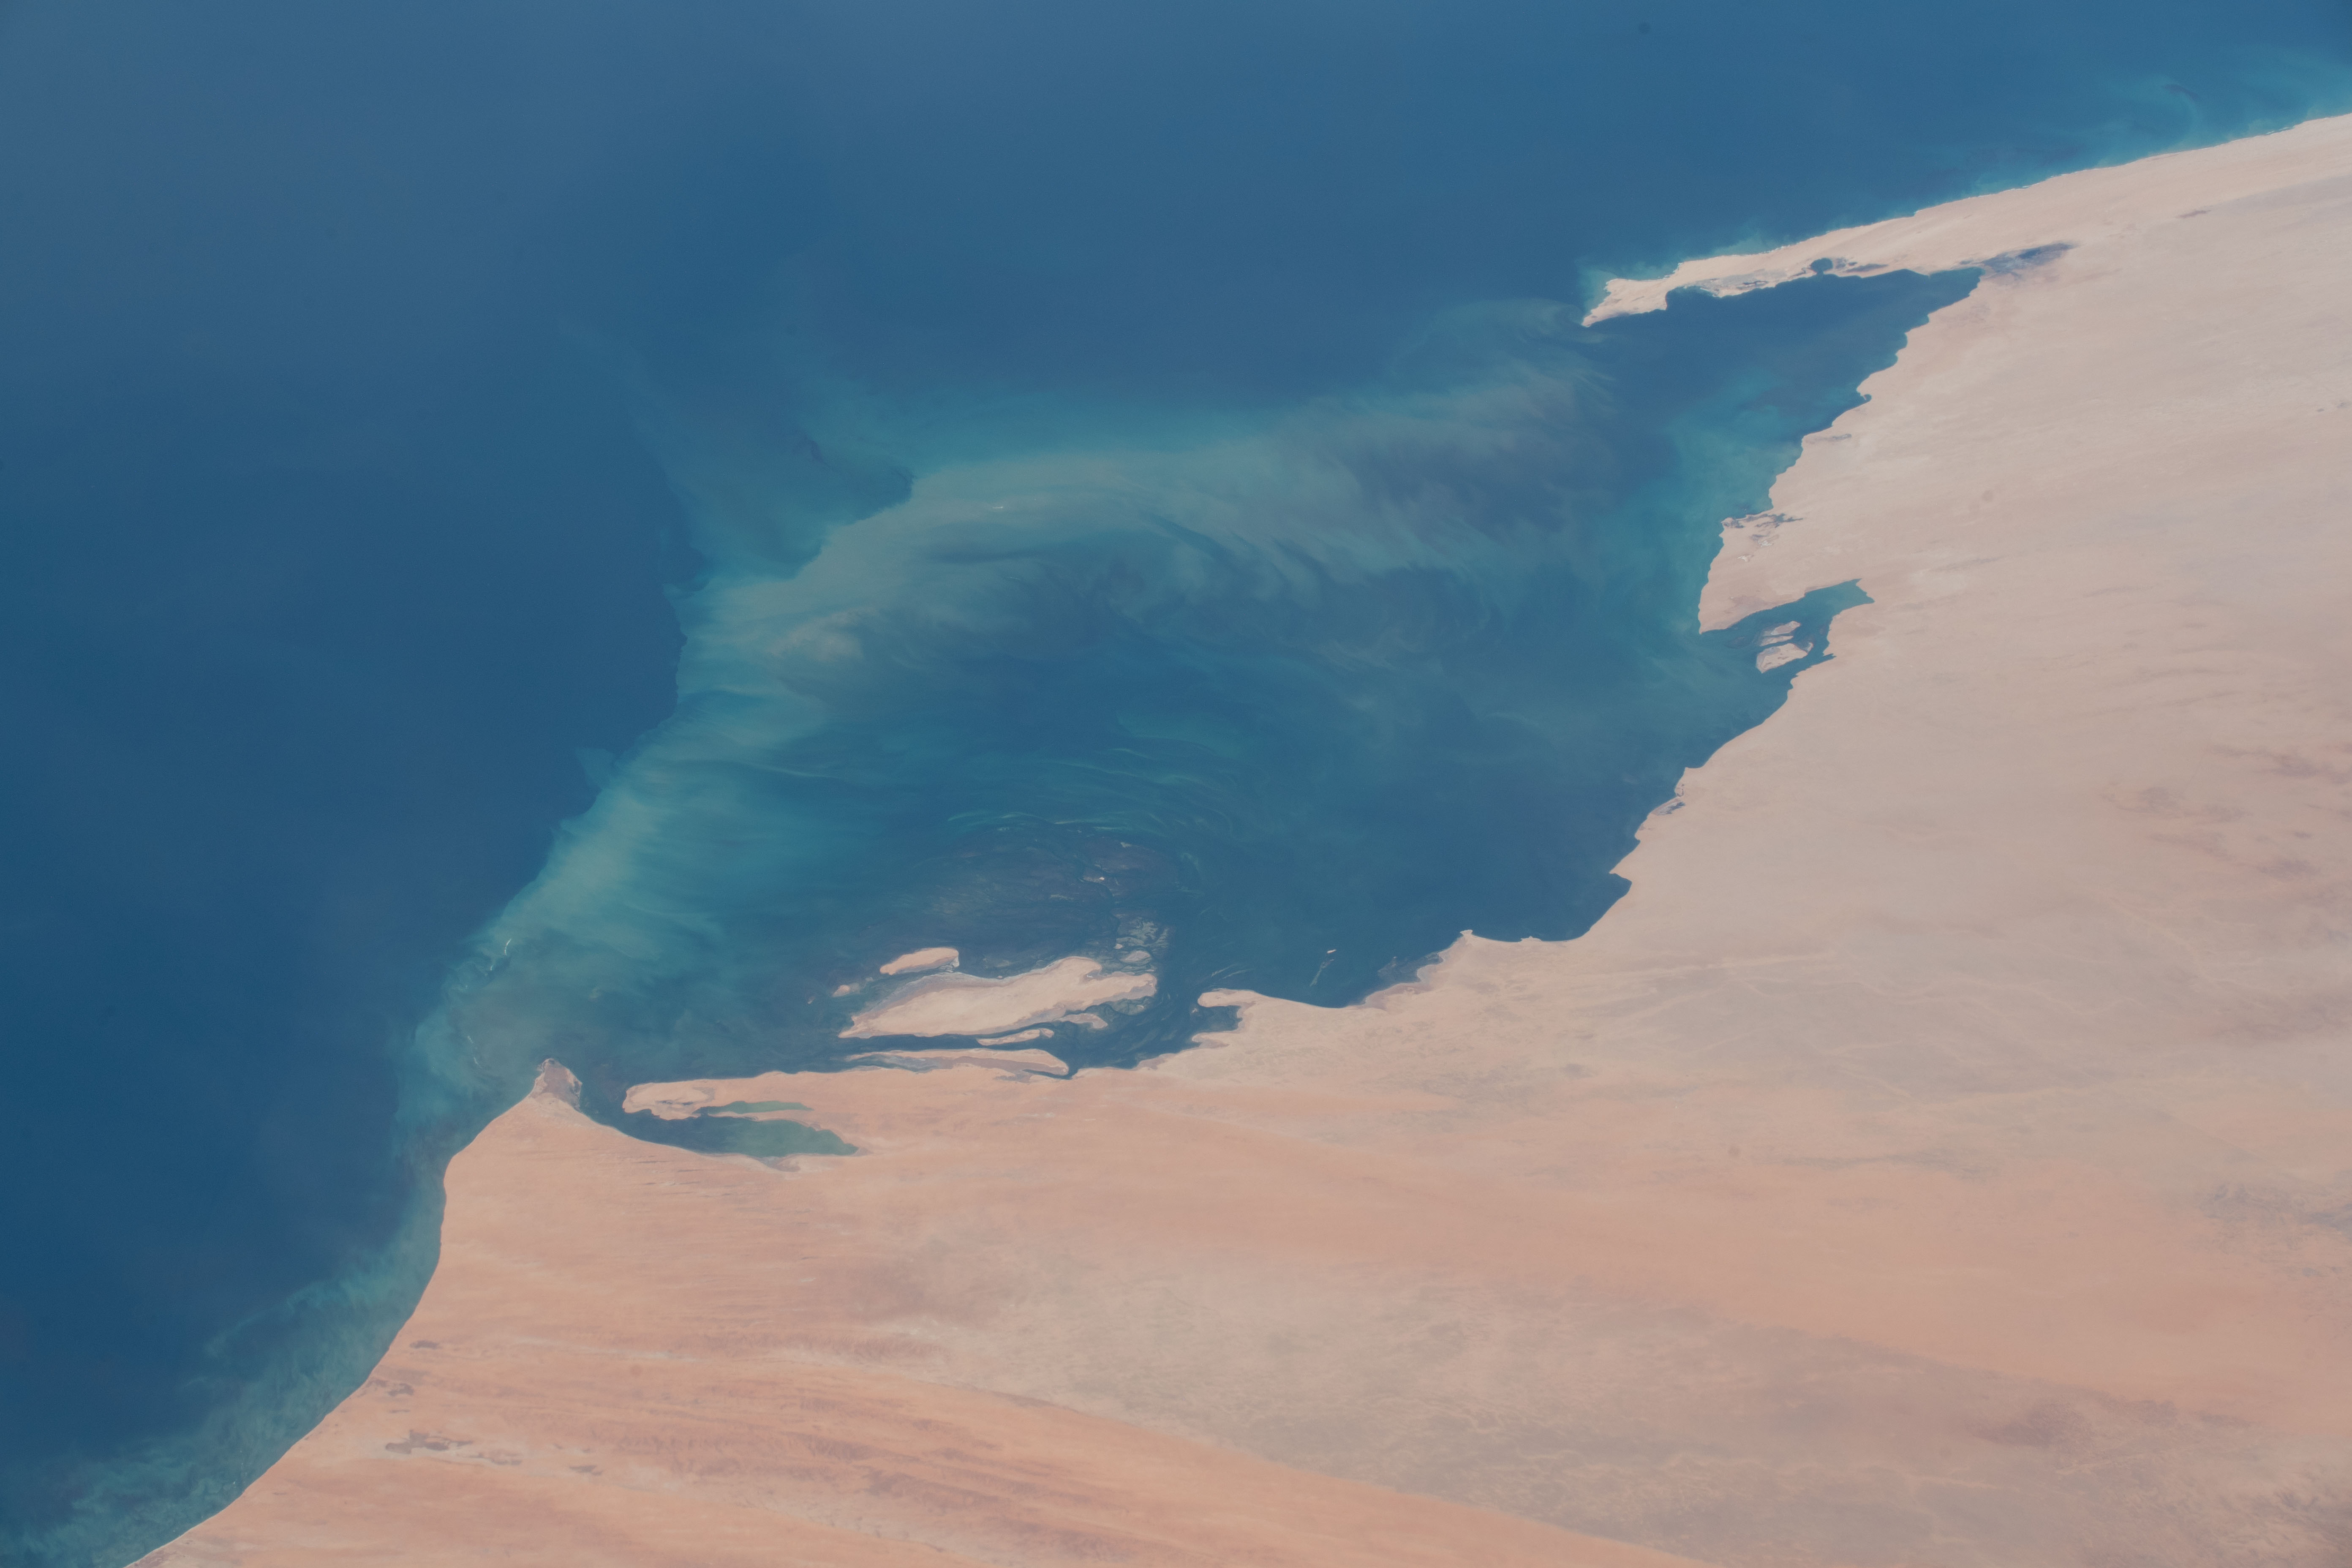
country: MAURITANIA
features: ATLANTIC OCEAN,IWIK,BANC D'ARGUIN NATIONAL PARK,LA GUERA,NOUADHIBOU,EL MAMGHAR
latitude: 19.9
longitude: -16.6
